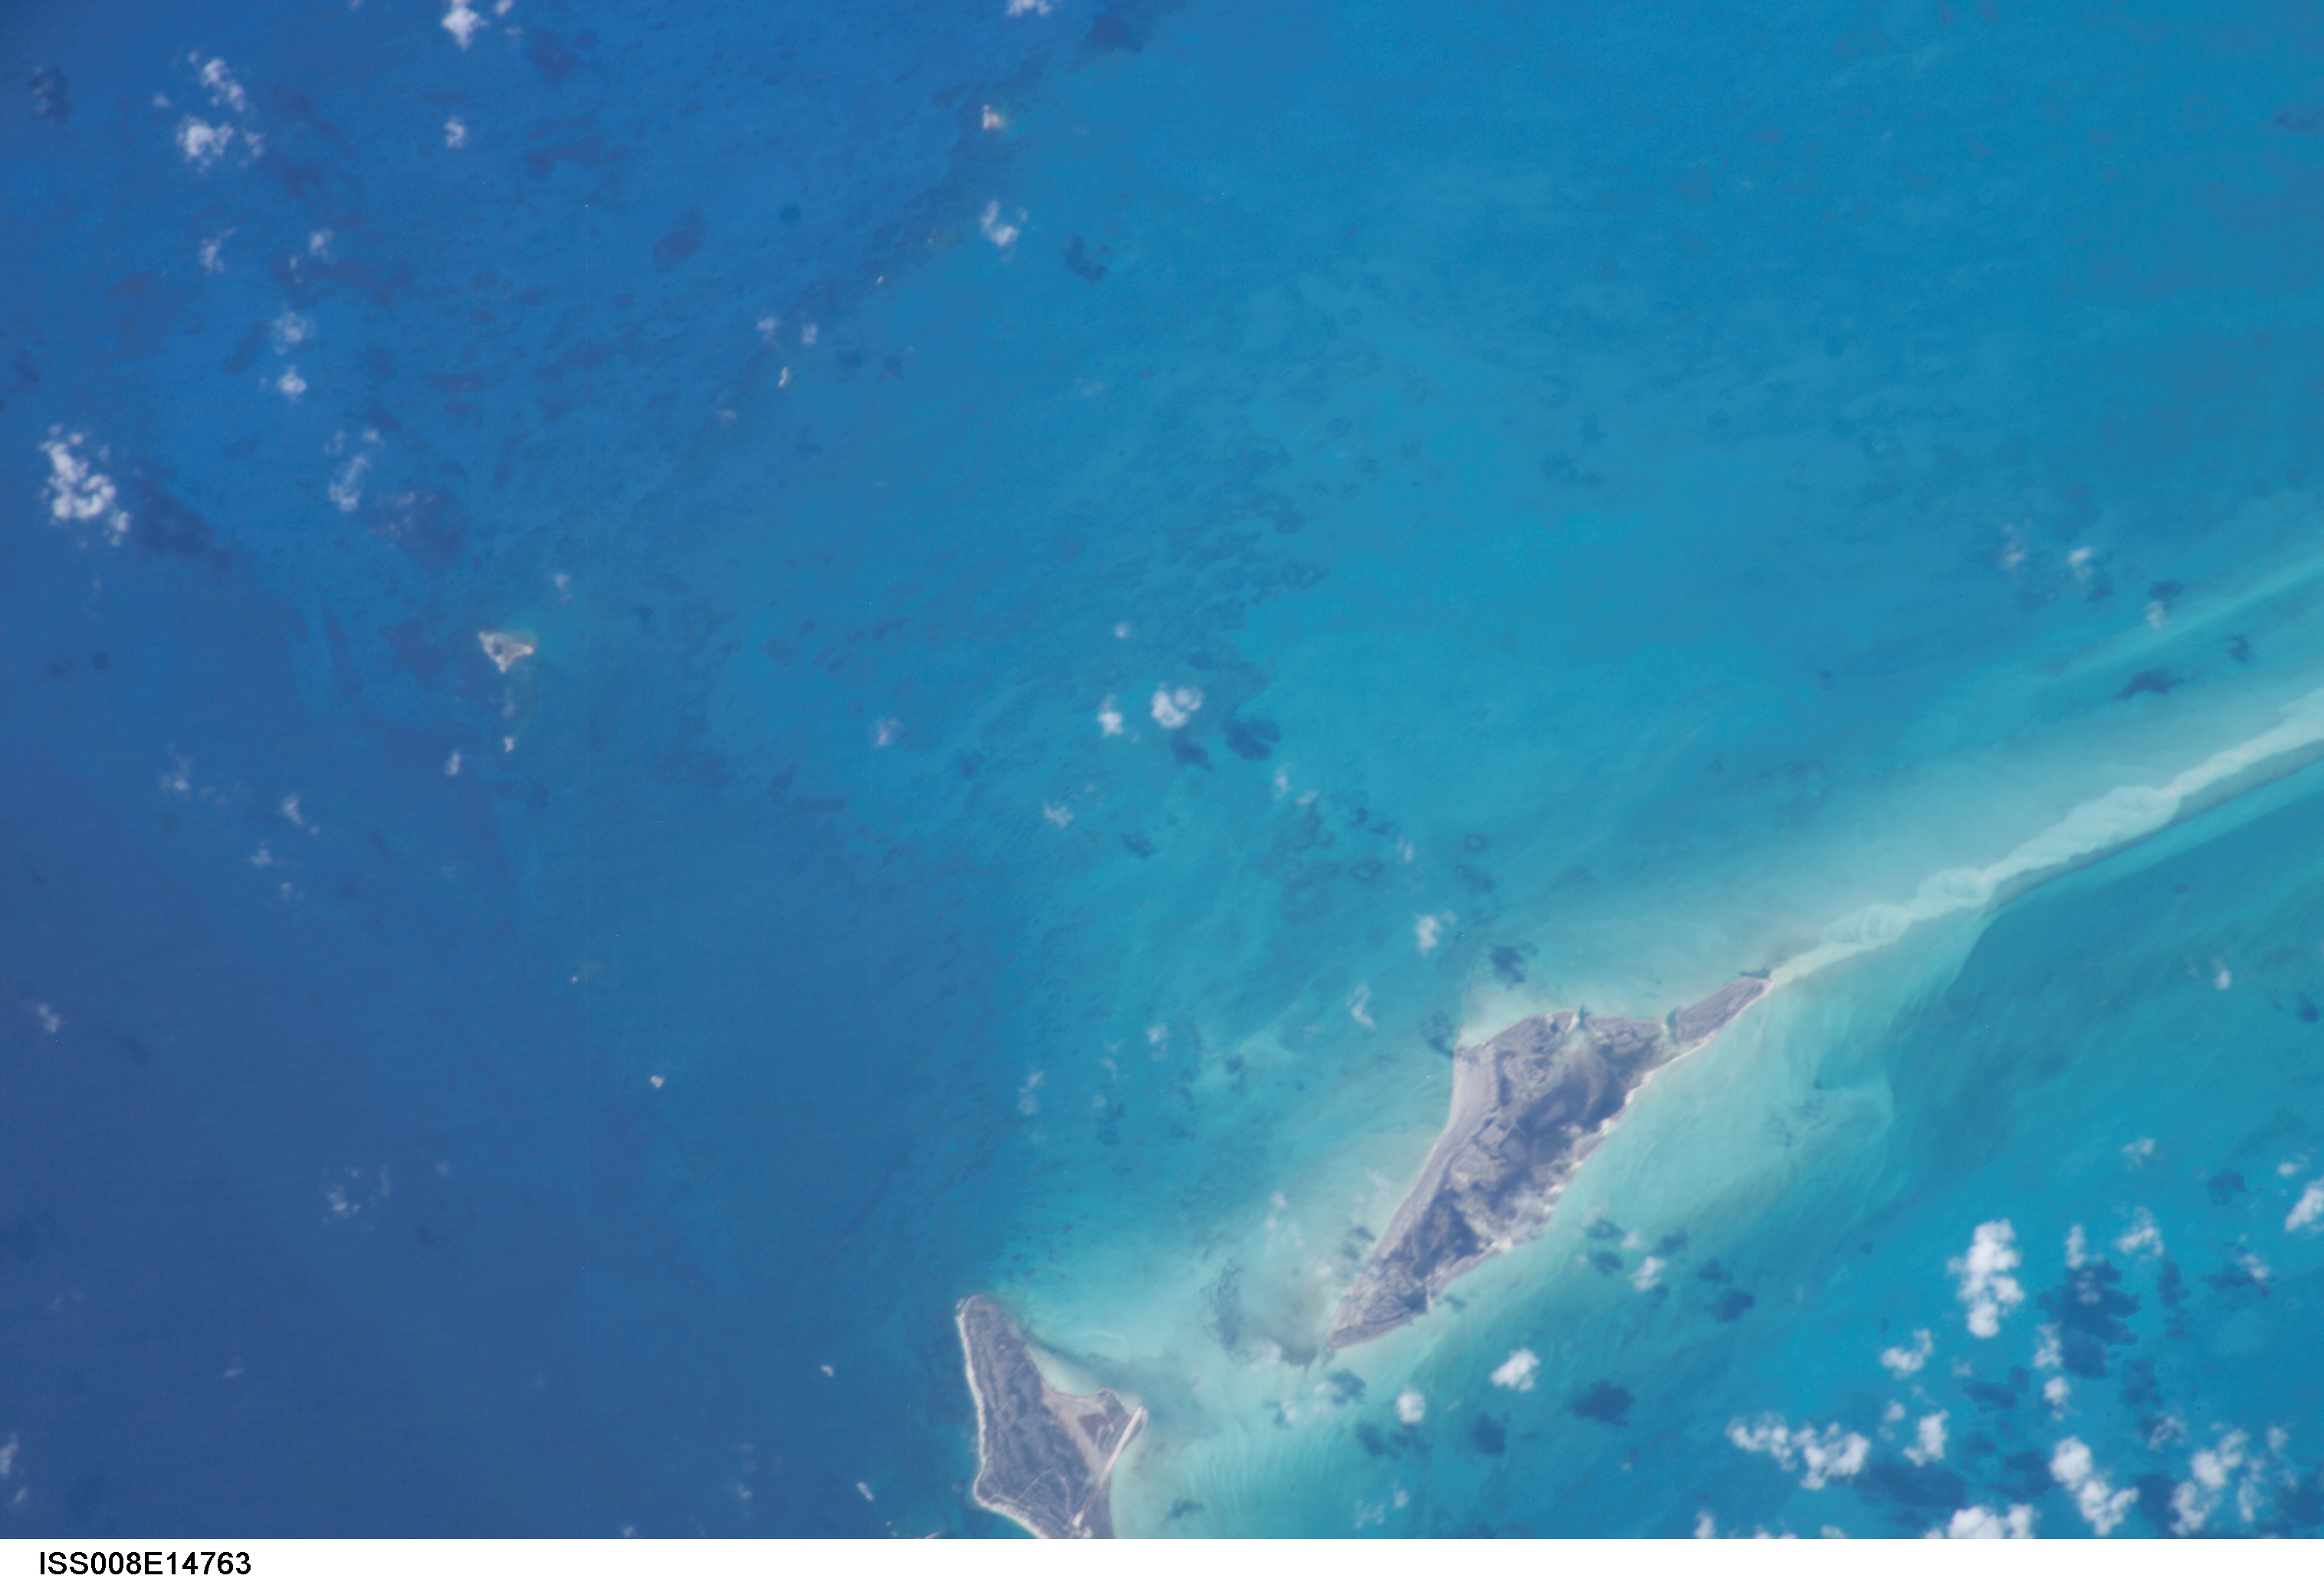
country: TURKS AND CAICOS IS.
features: AMBERGRIS CAYS, REEFS, SHOALS
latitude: 21.5
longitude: -71.5
